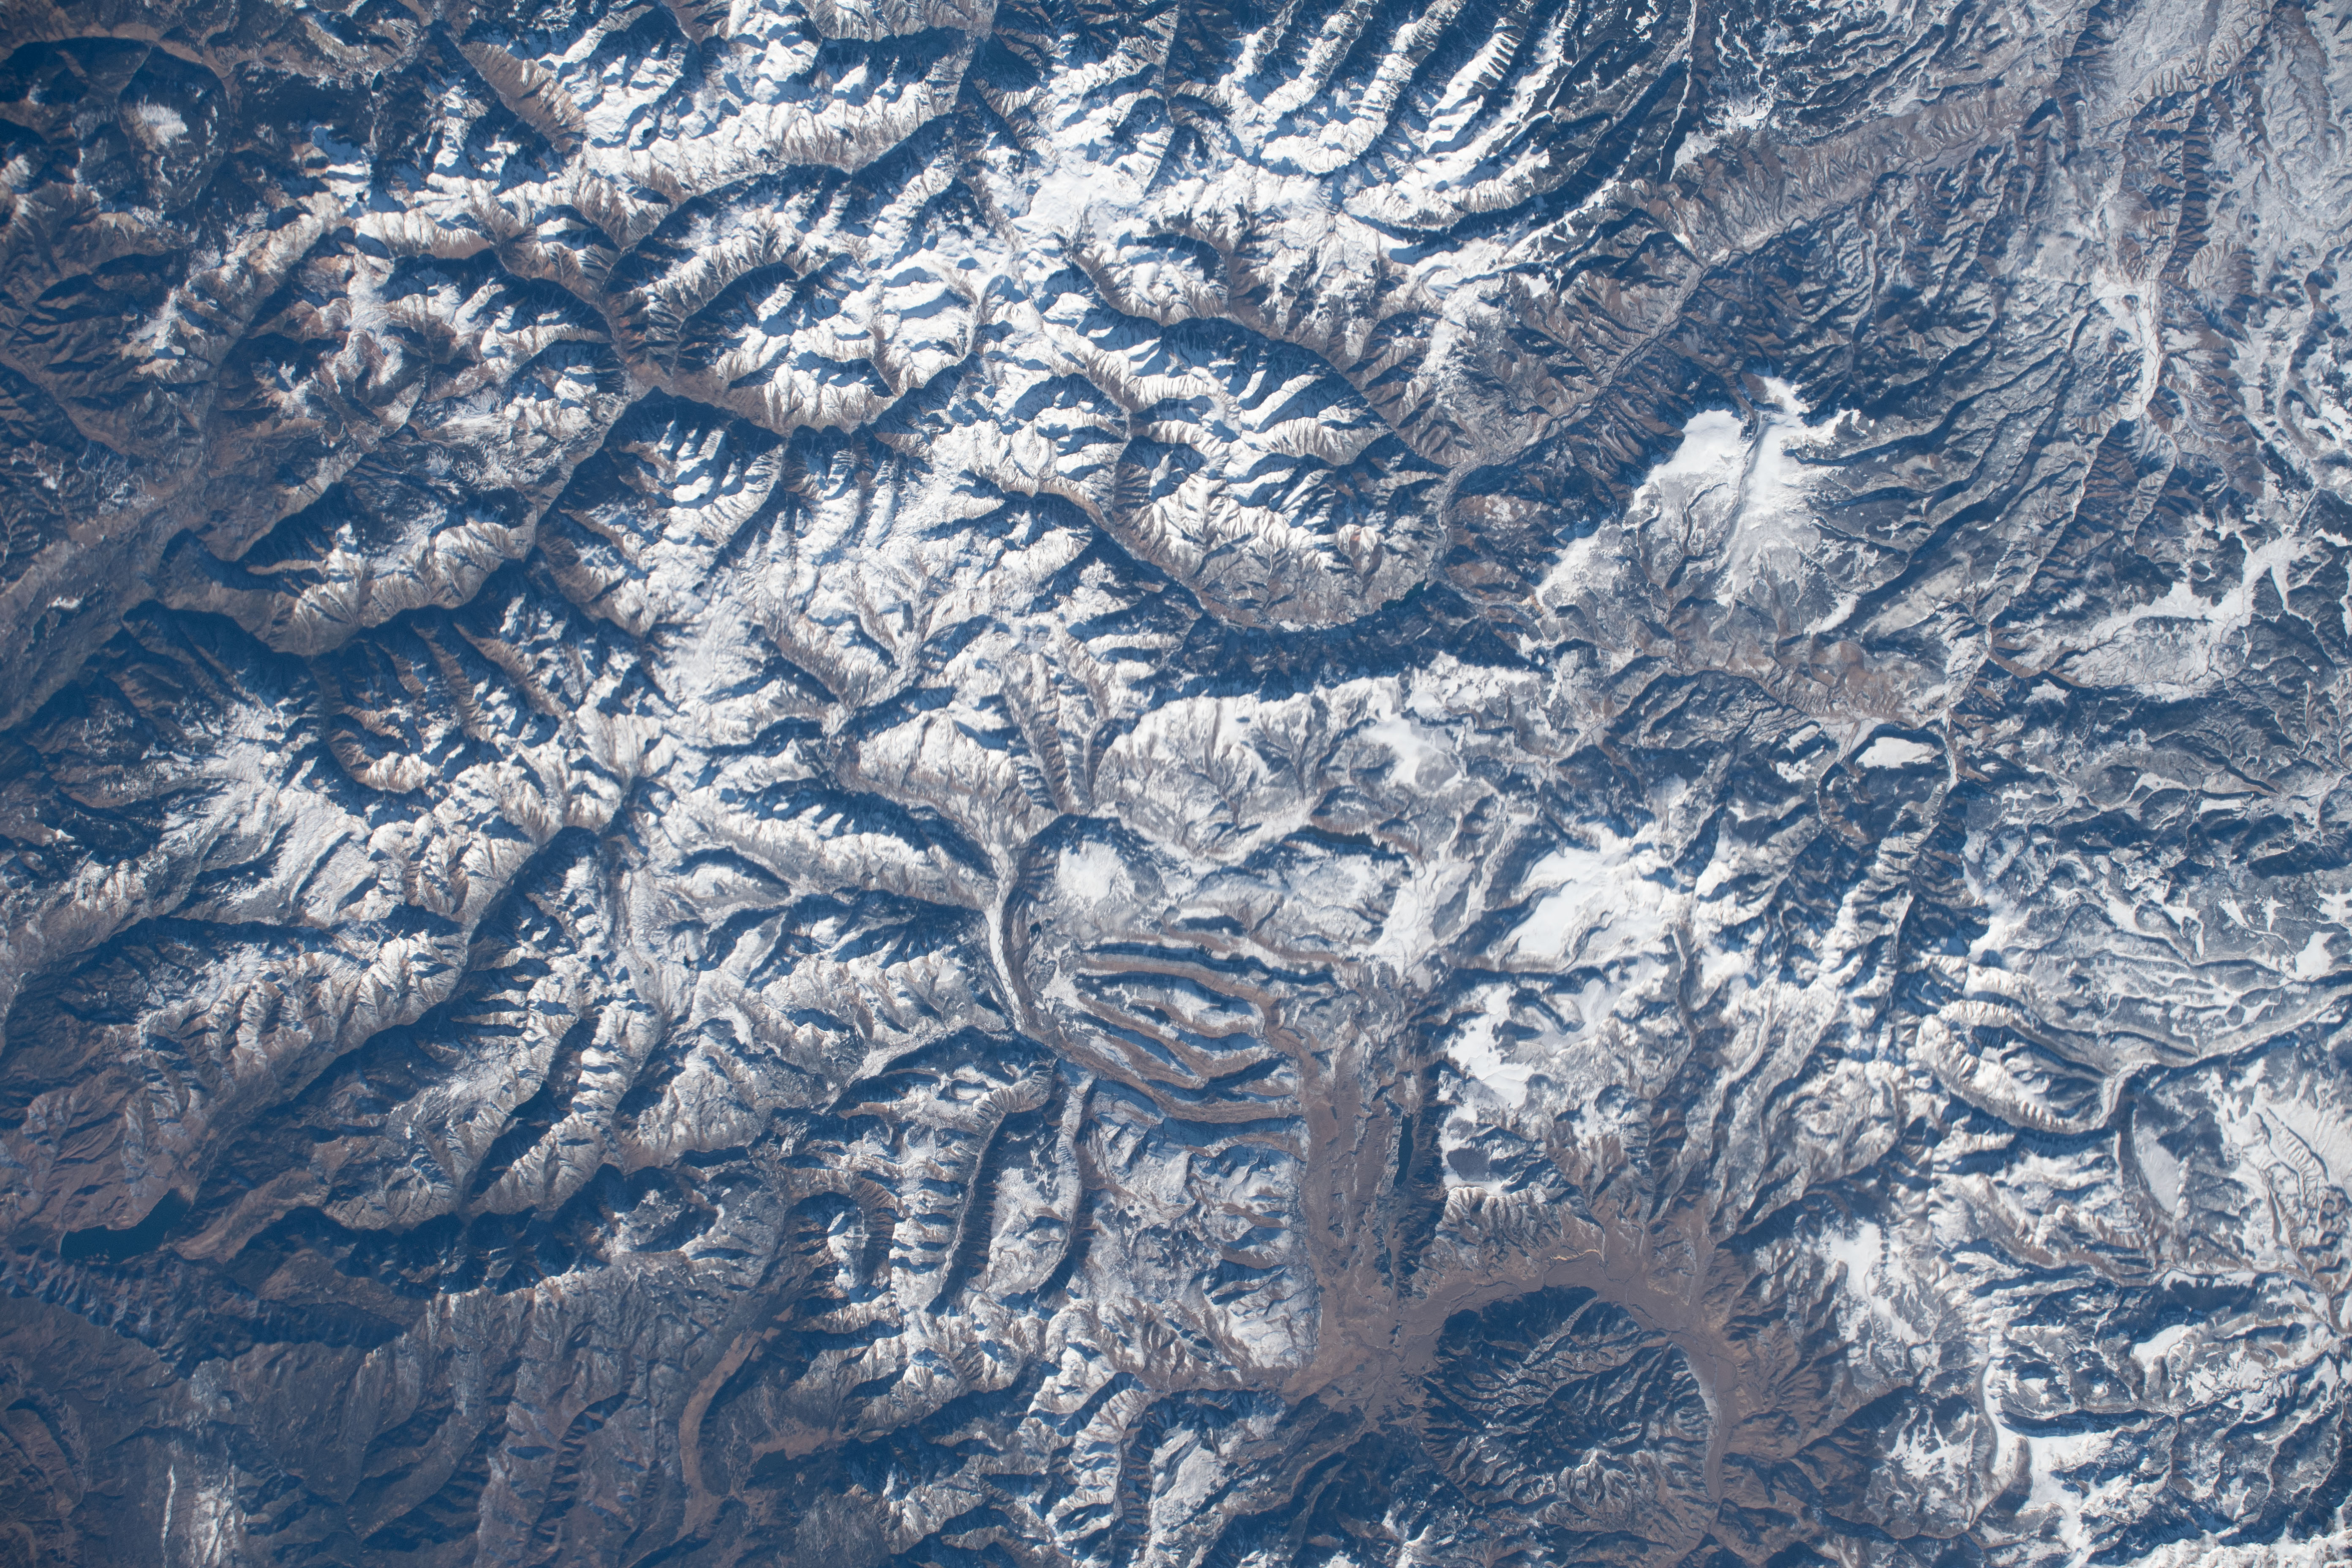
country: USA-COLORADO
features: TWIN PEAKS, REDCLOUD PEAK
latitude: 37.9
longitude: -107.2
